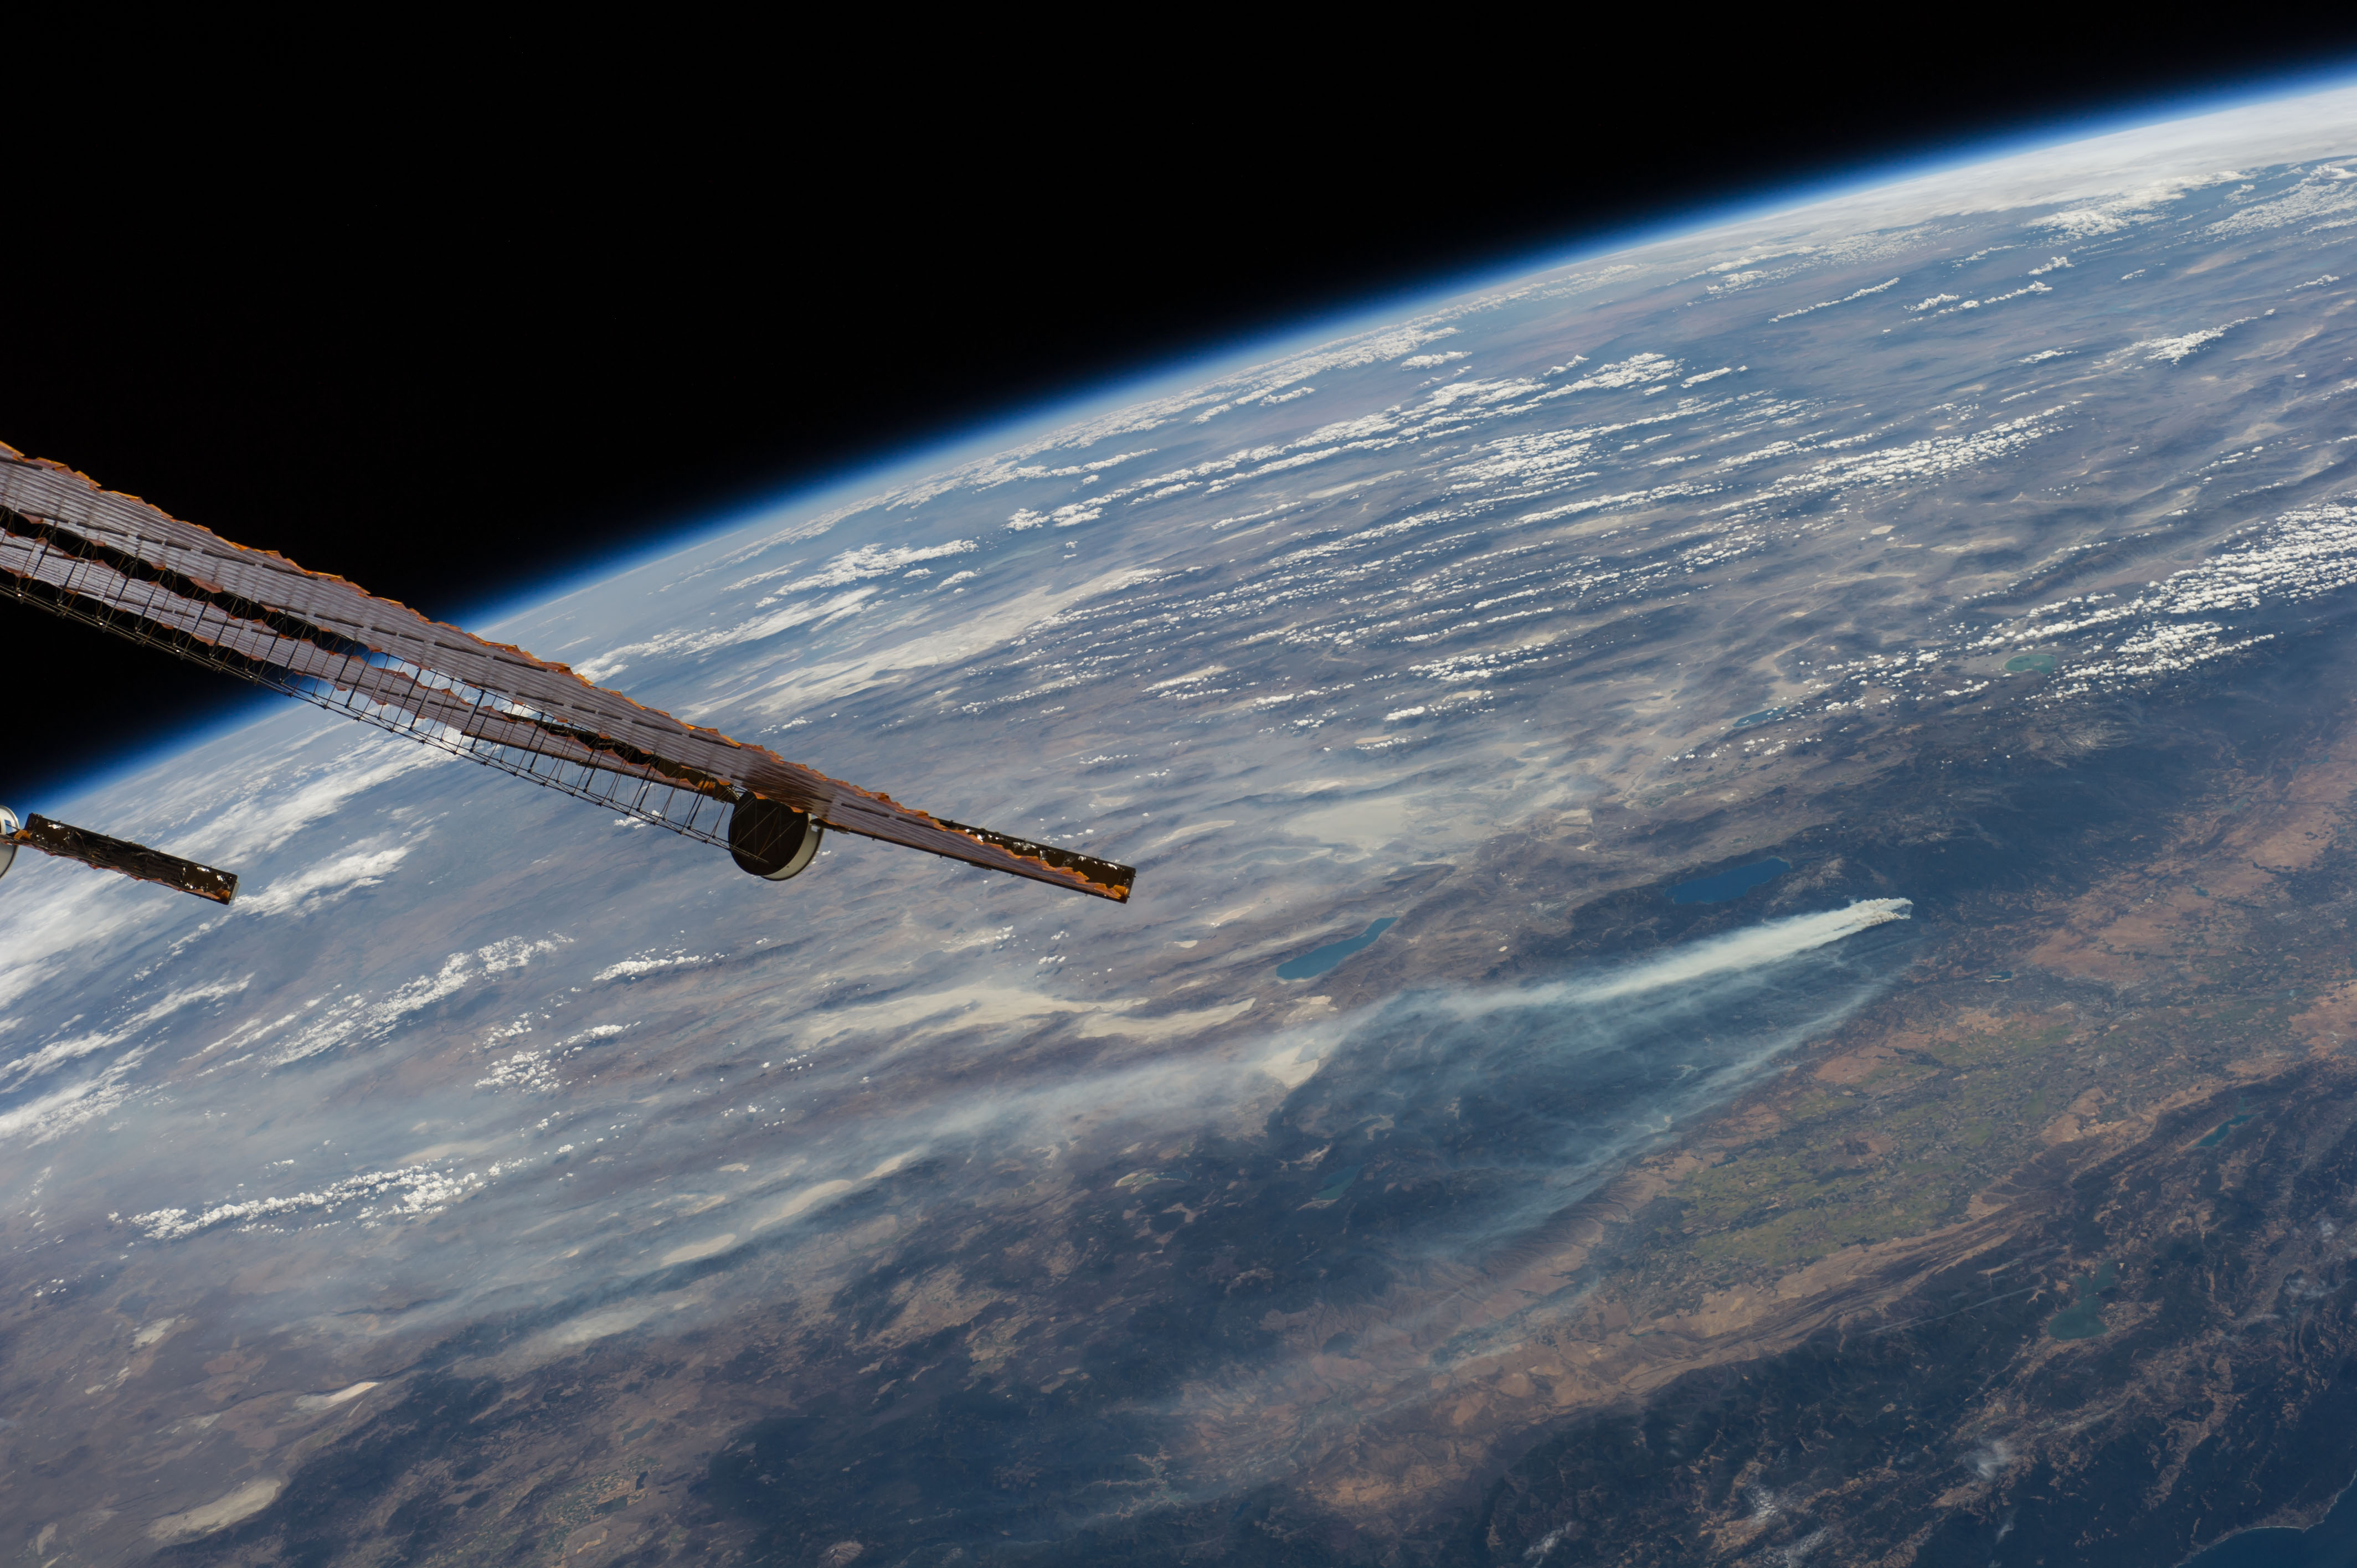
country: USA-NEVADA
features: PYRAMID L., L. TAHOE, MONO L., WALKER L., CALIFORNIA CENTRAL V., SIERRA NEVADA MTS.
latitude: 40.5
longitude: -119.5
